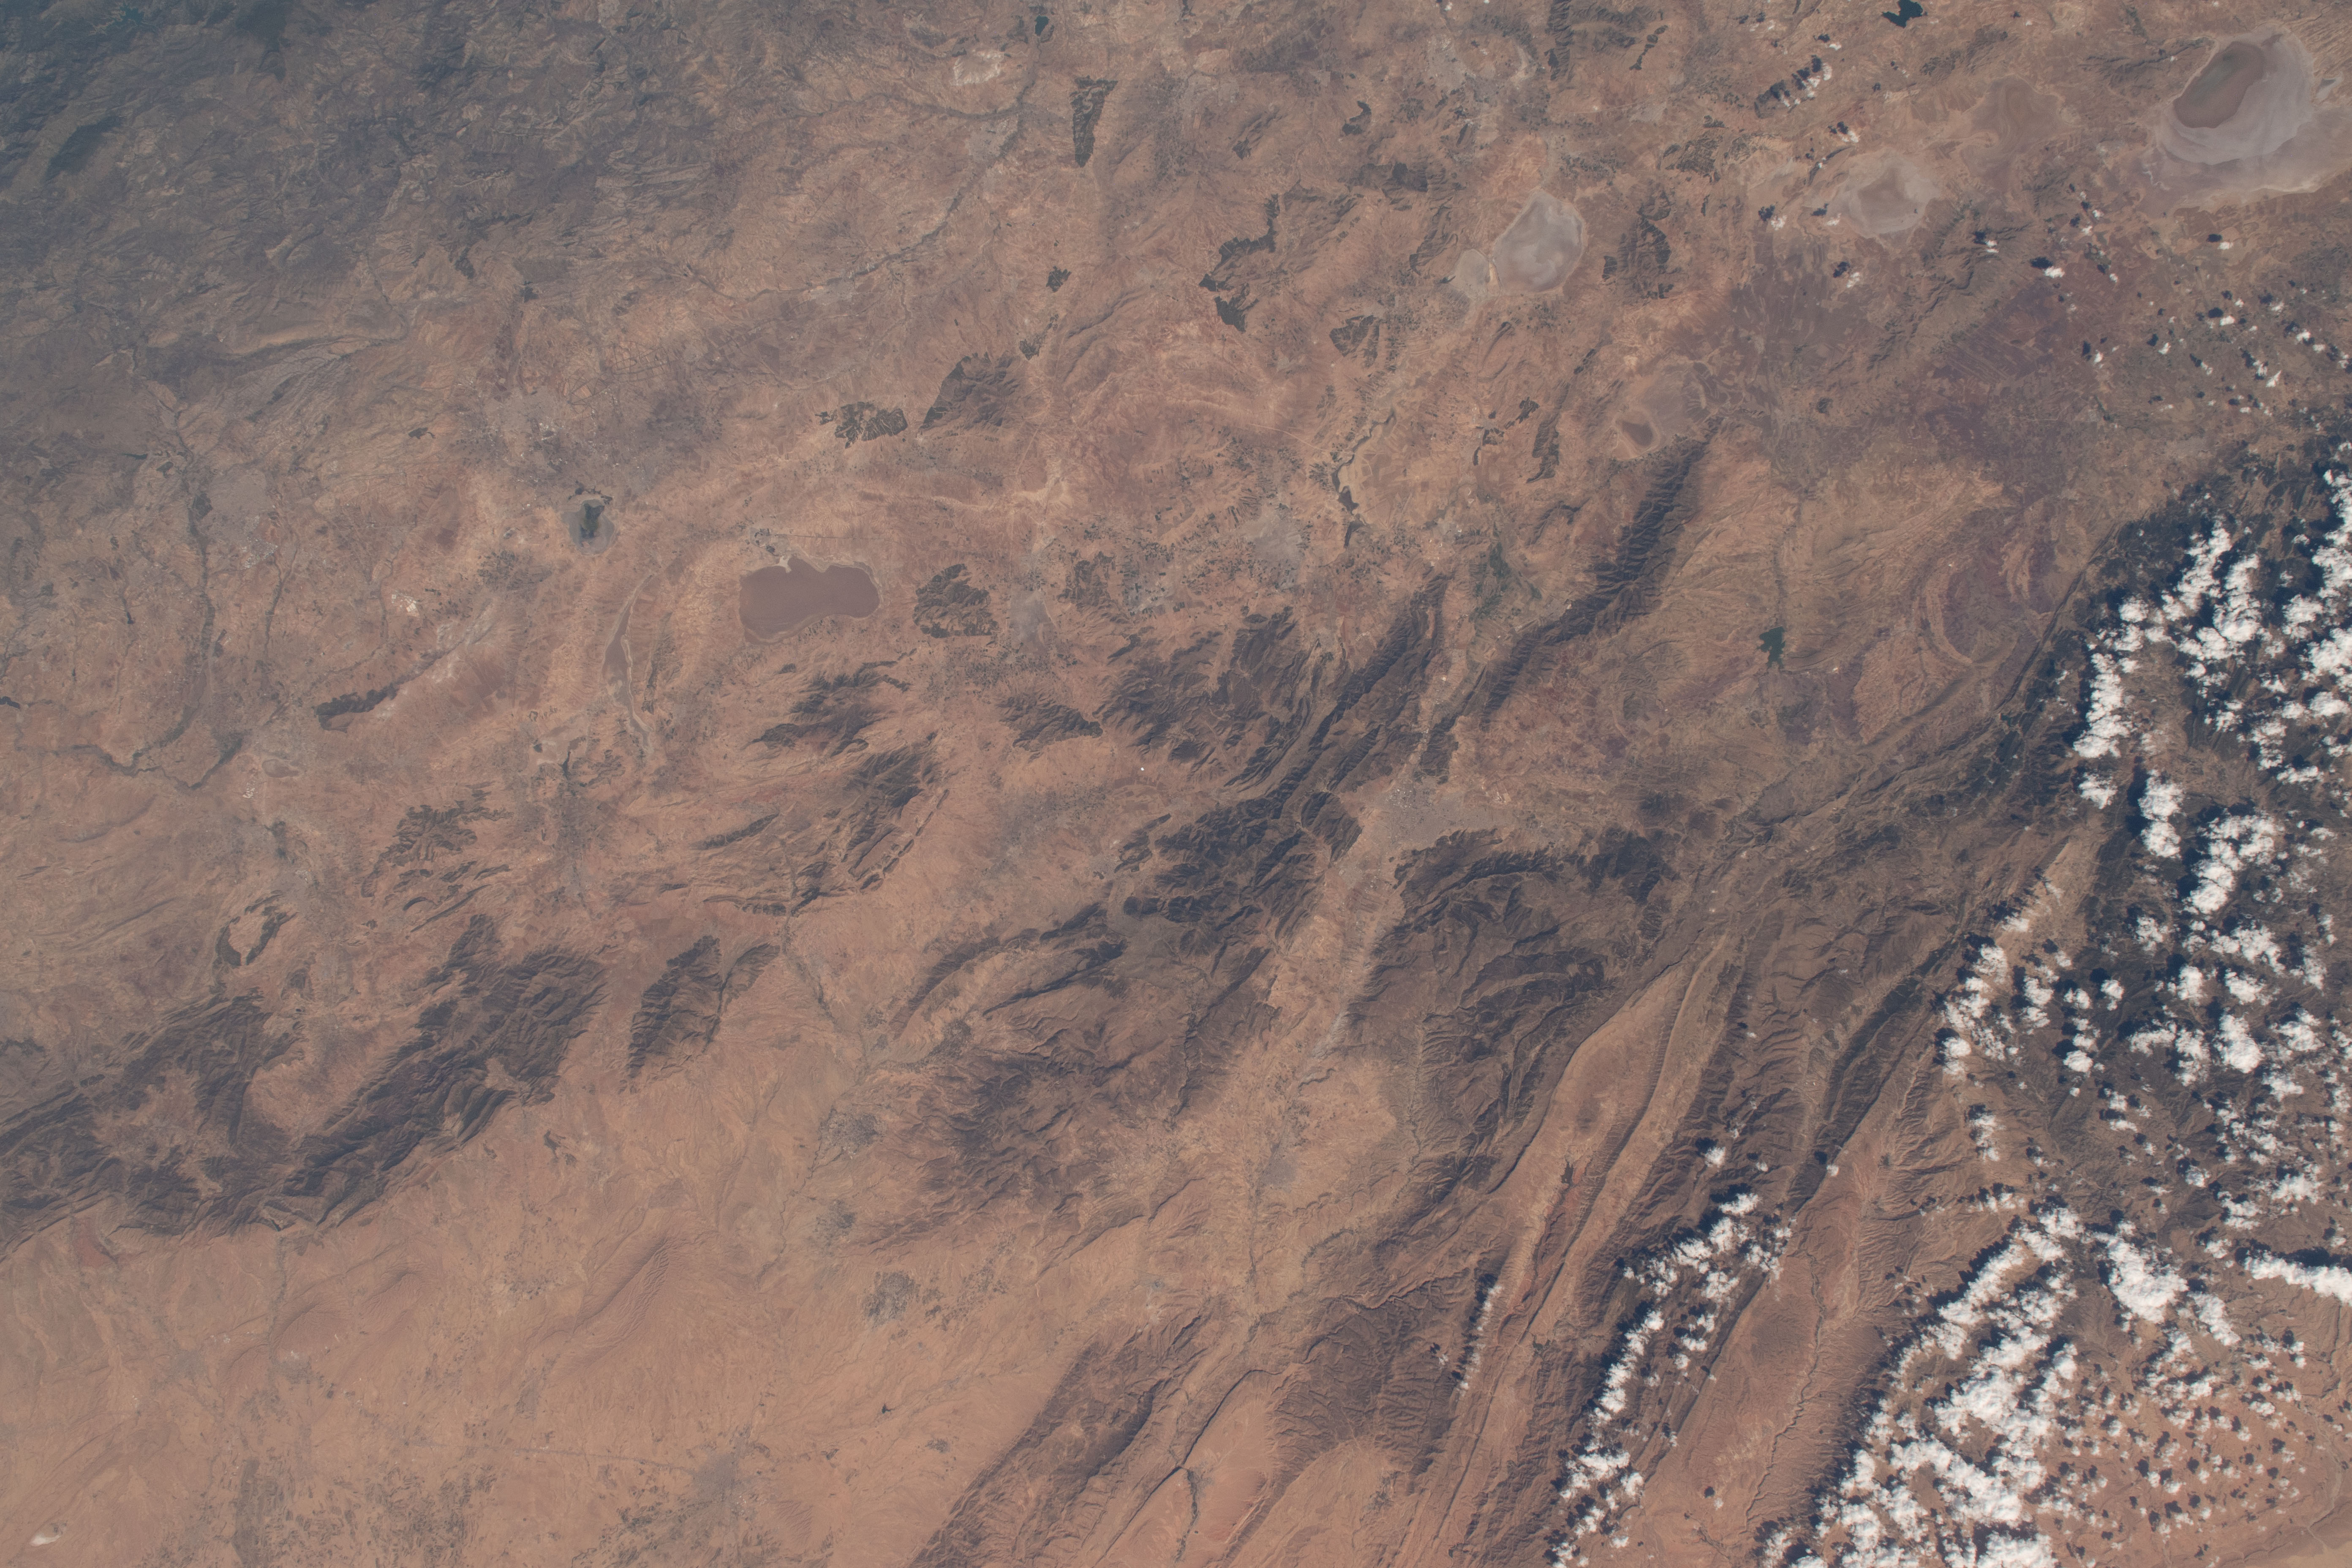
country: ALGERIA
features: CLOUDS, SAHARA DESERT, MOUNTAINS, VALLEY
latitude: 35.6
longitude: 6.1
